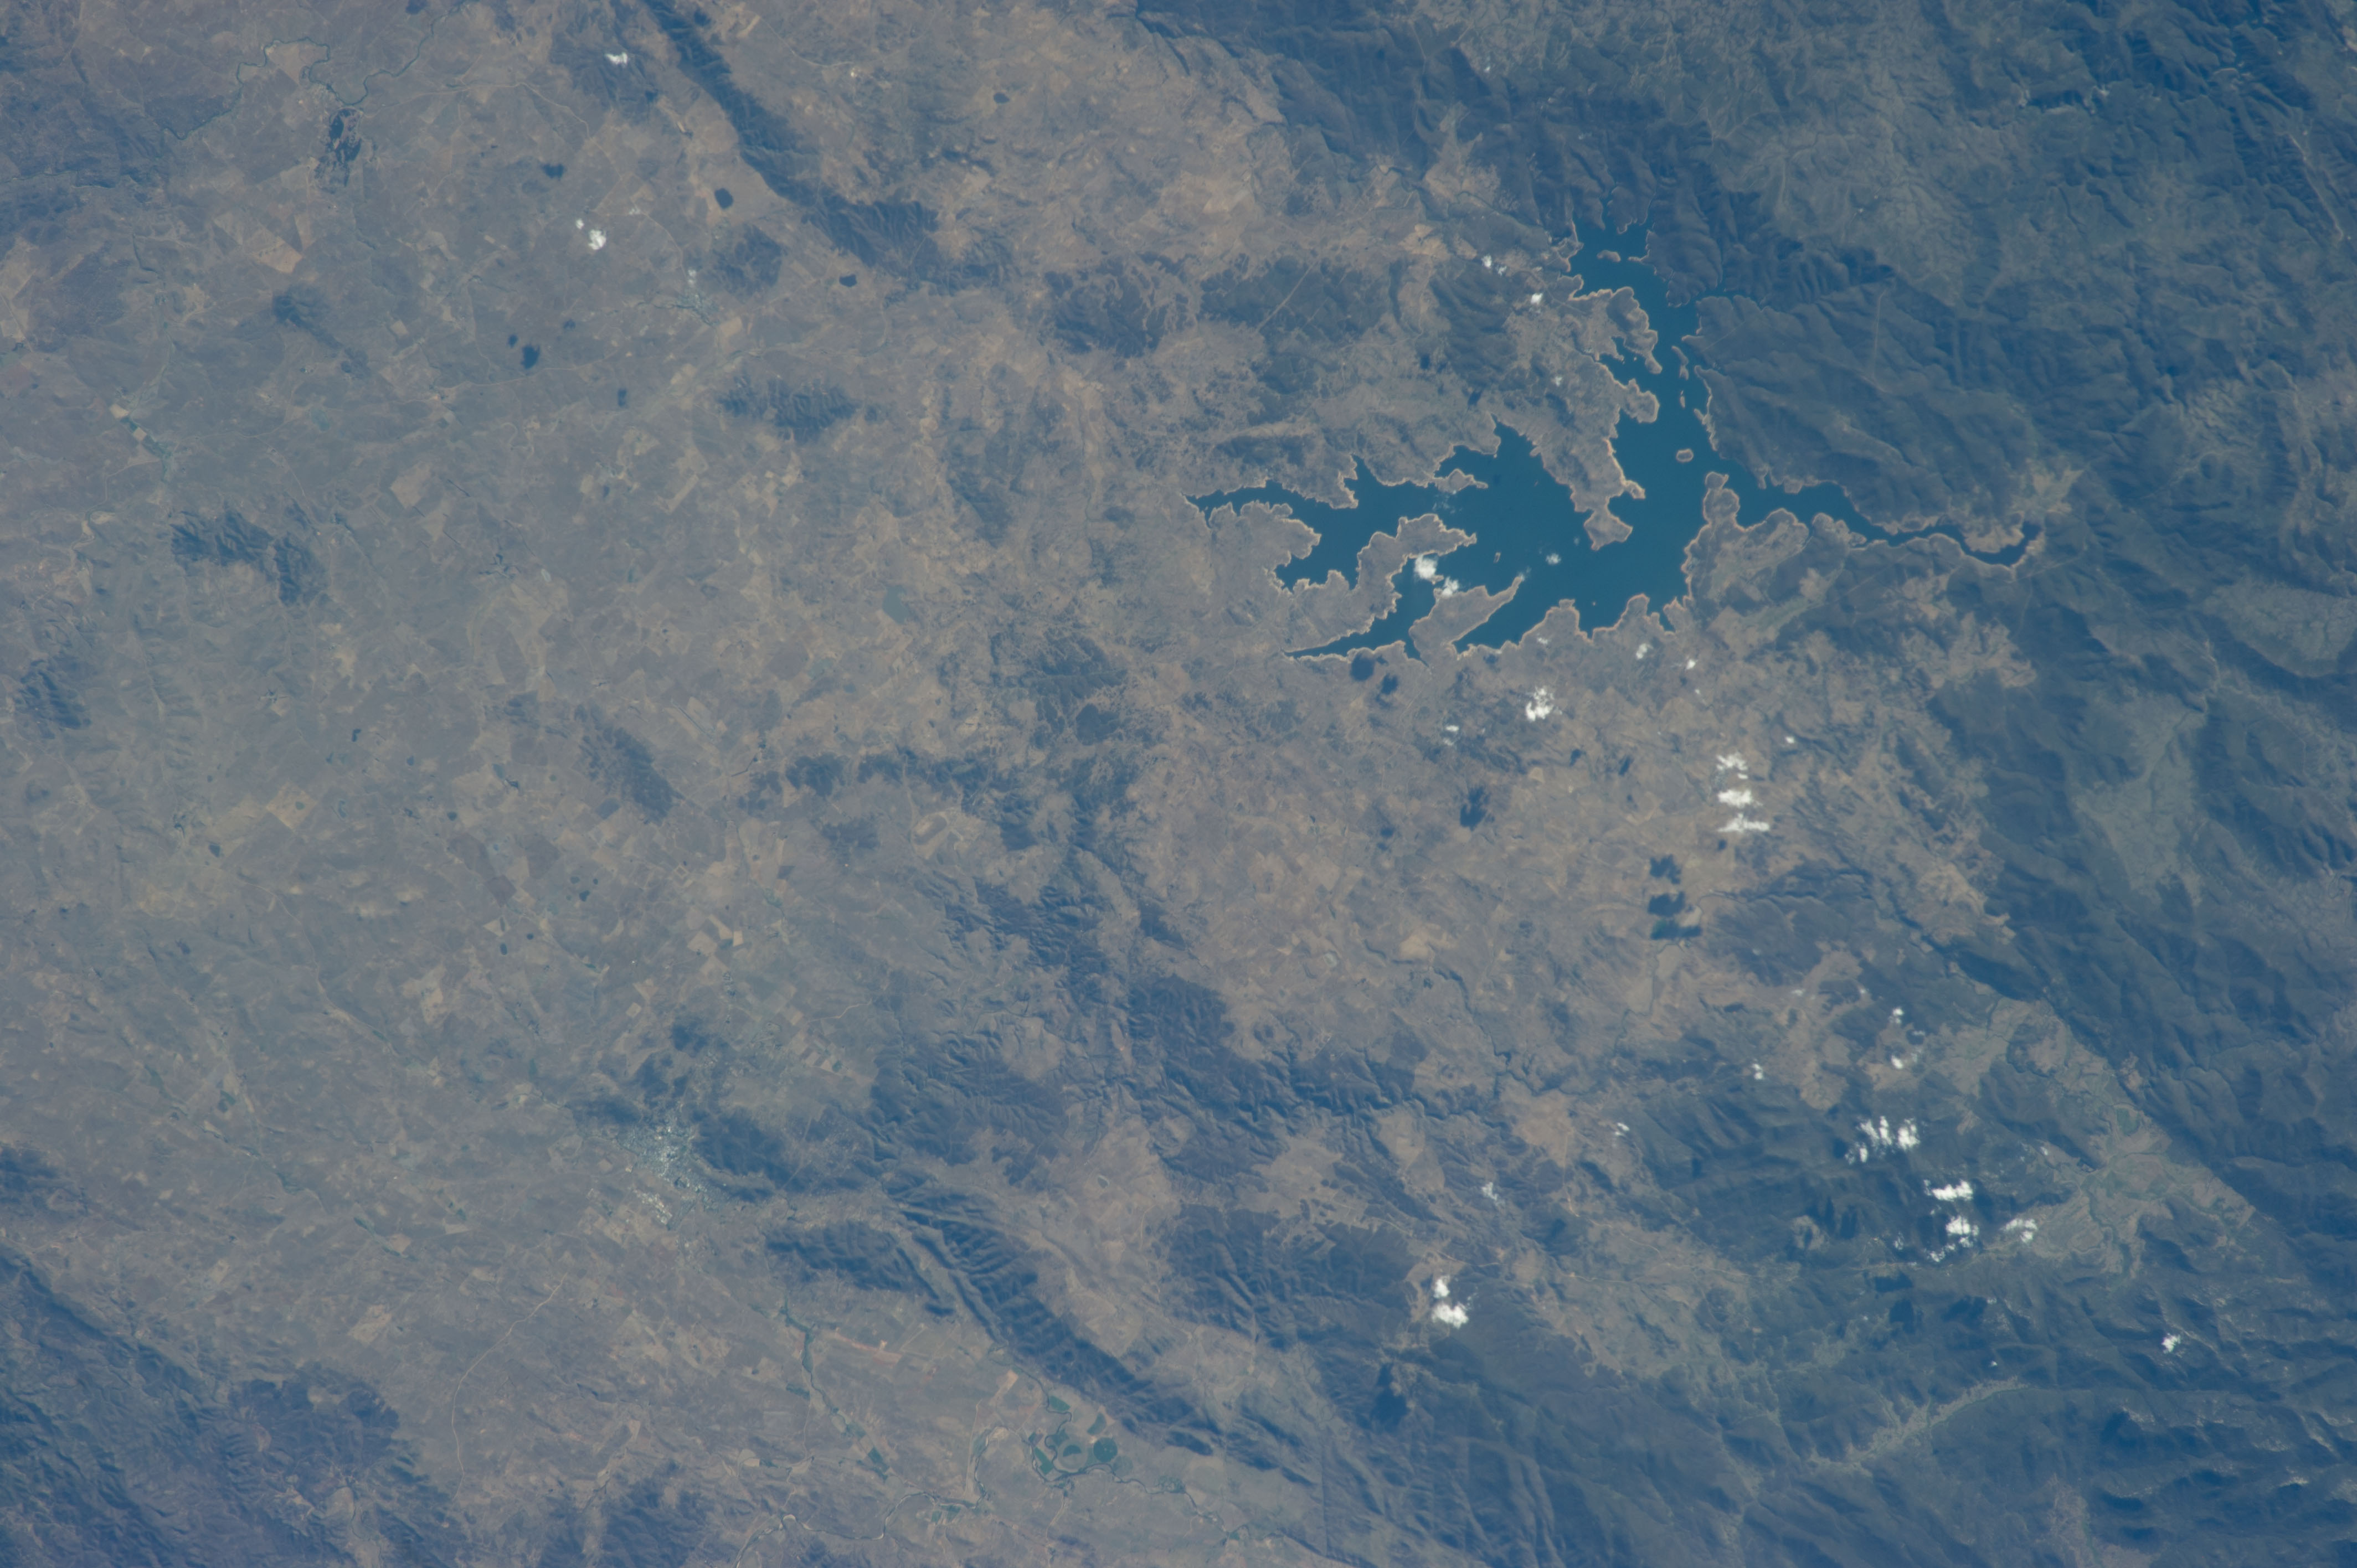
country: AUSTRALIA-NSW
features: AUSTRALIAN ALPS MTS., L. EUCUMBENE, COOMA
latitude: -36.1
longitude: 149.1
